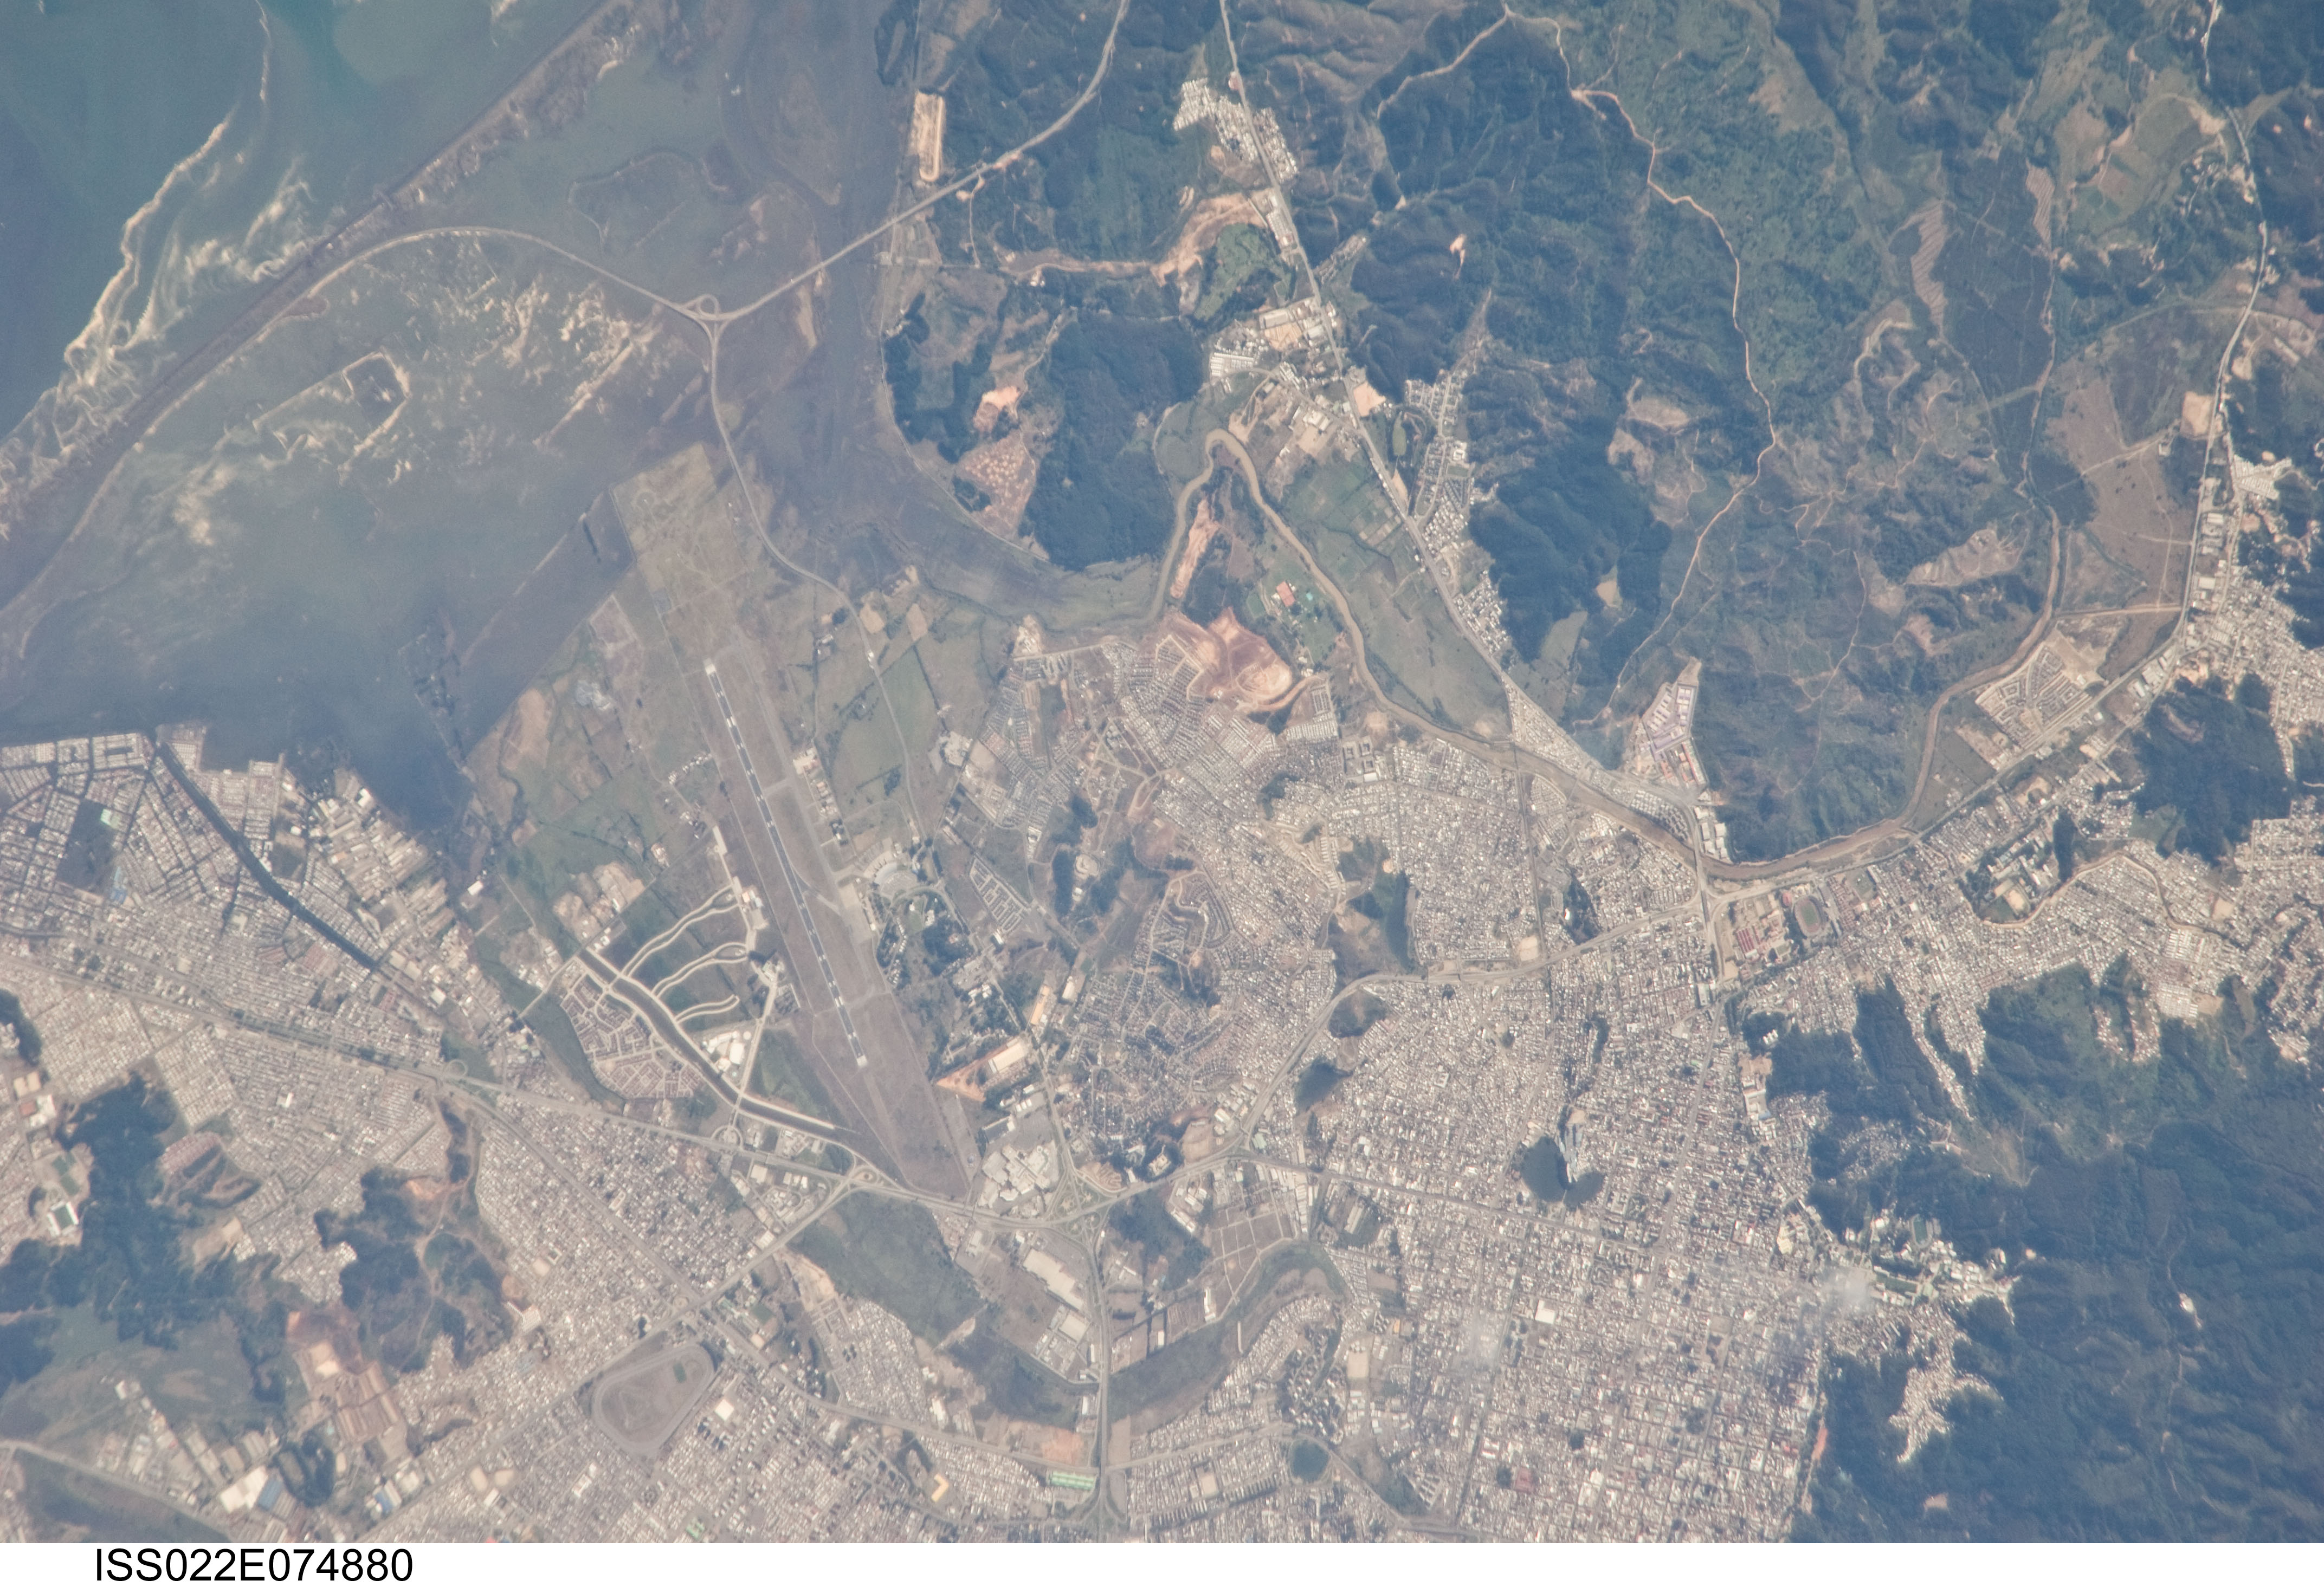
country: CHILE
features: CONCEPCION, B., AIRPORT, FOR., MTS.
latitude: -36.8
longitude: -73.0
